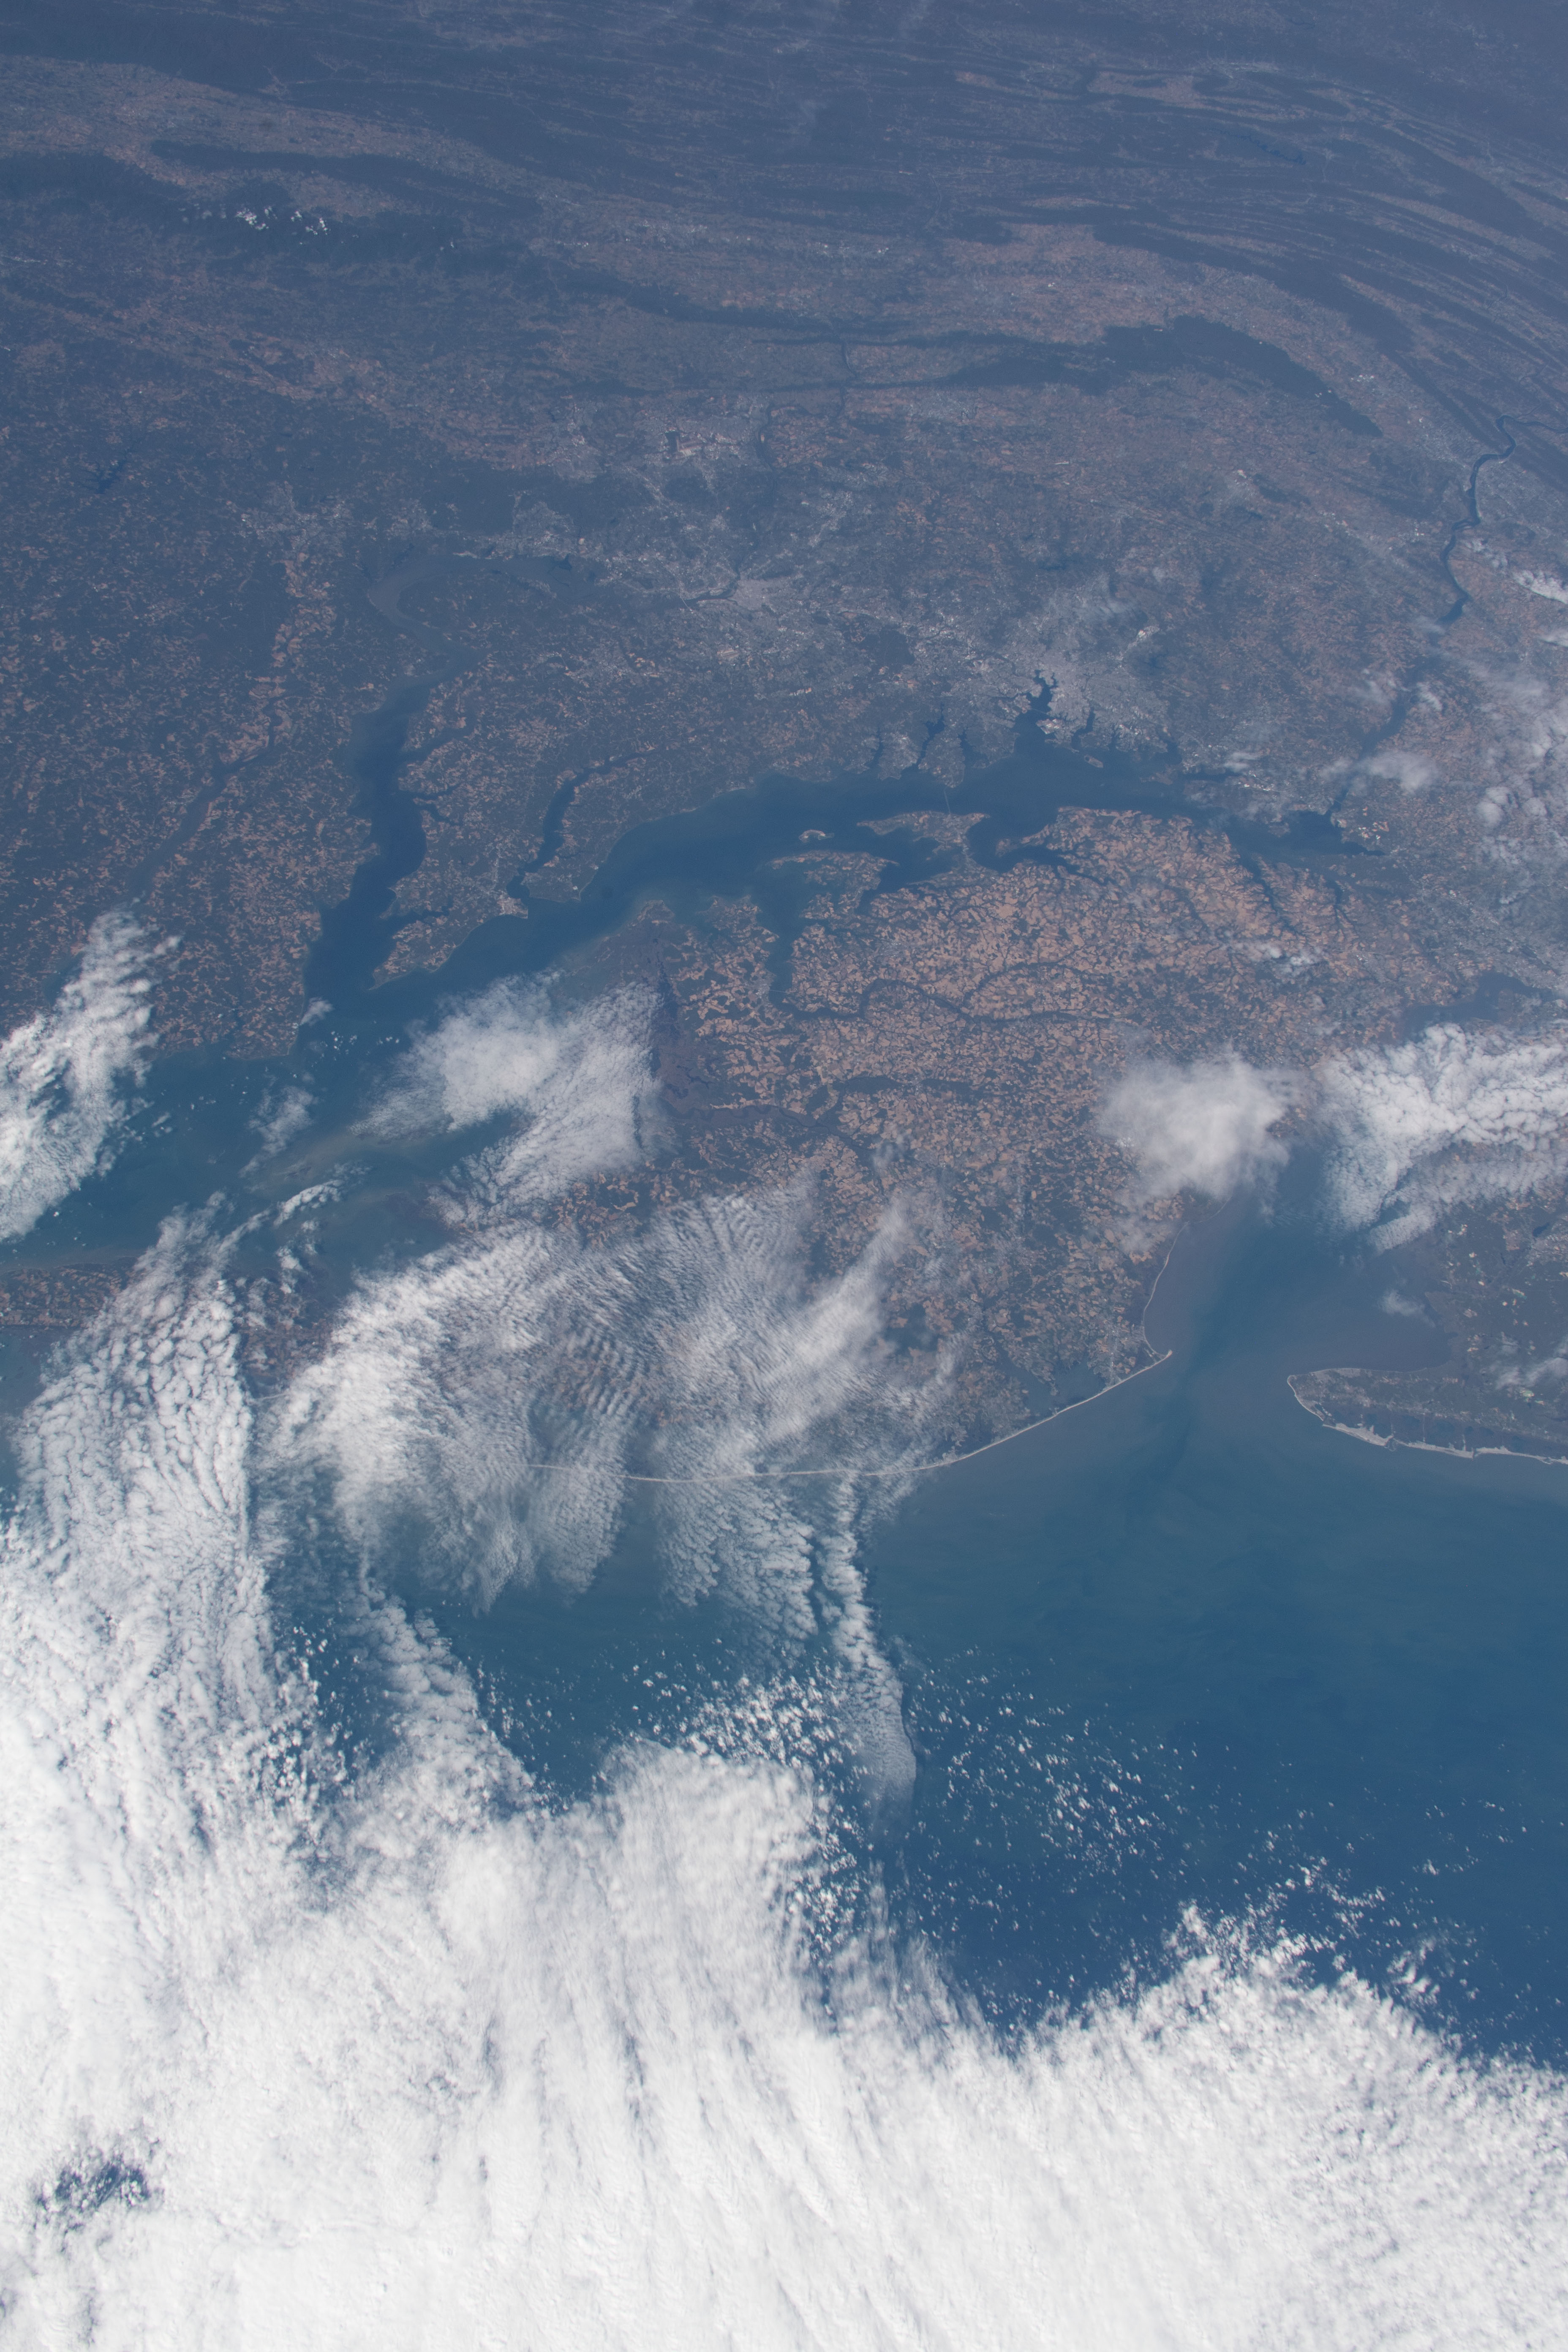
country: USA-MARYLAND
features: CHESAPEAKE BAY, ATLANTIC OCEAN, DELAWARE BAY
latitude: 38.5
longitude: -76.0
